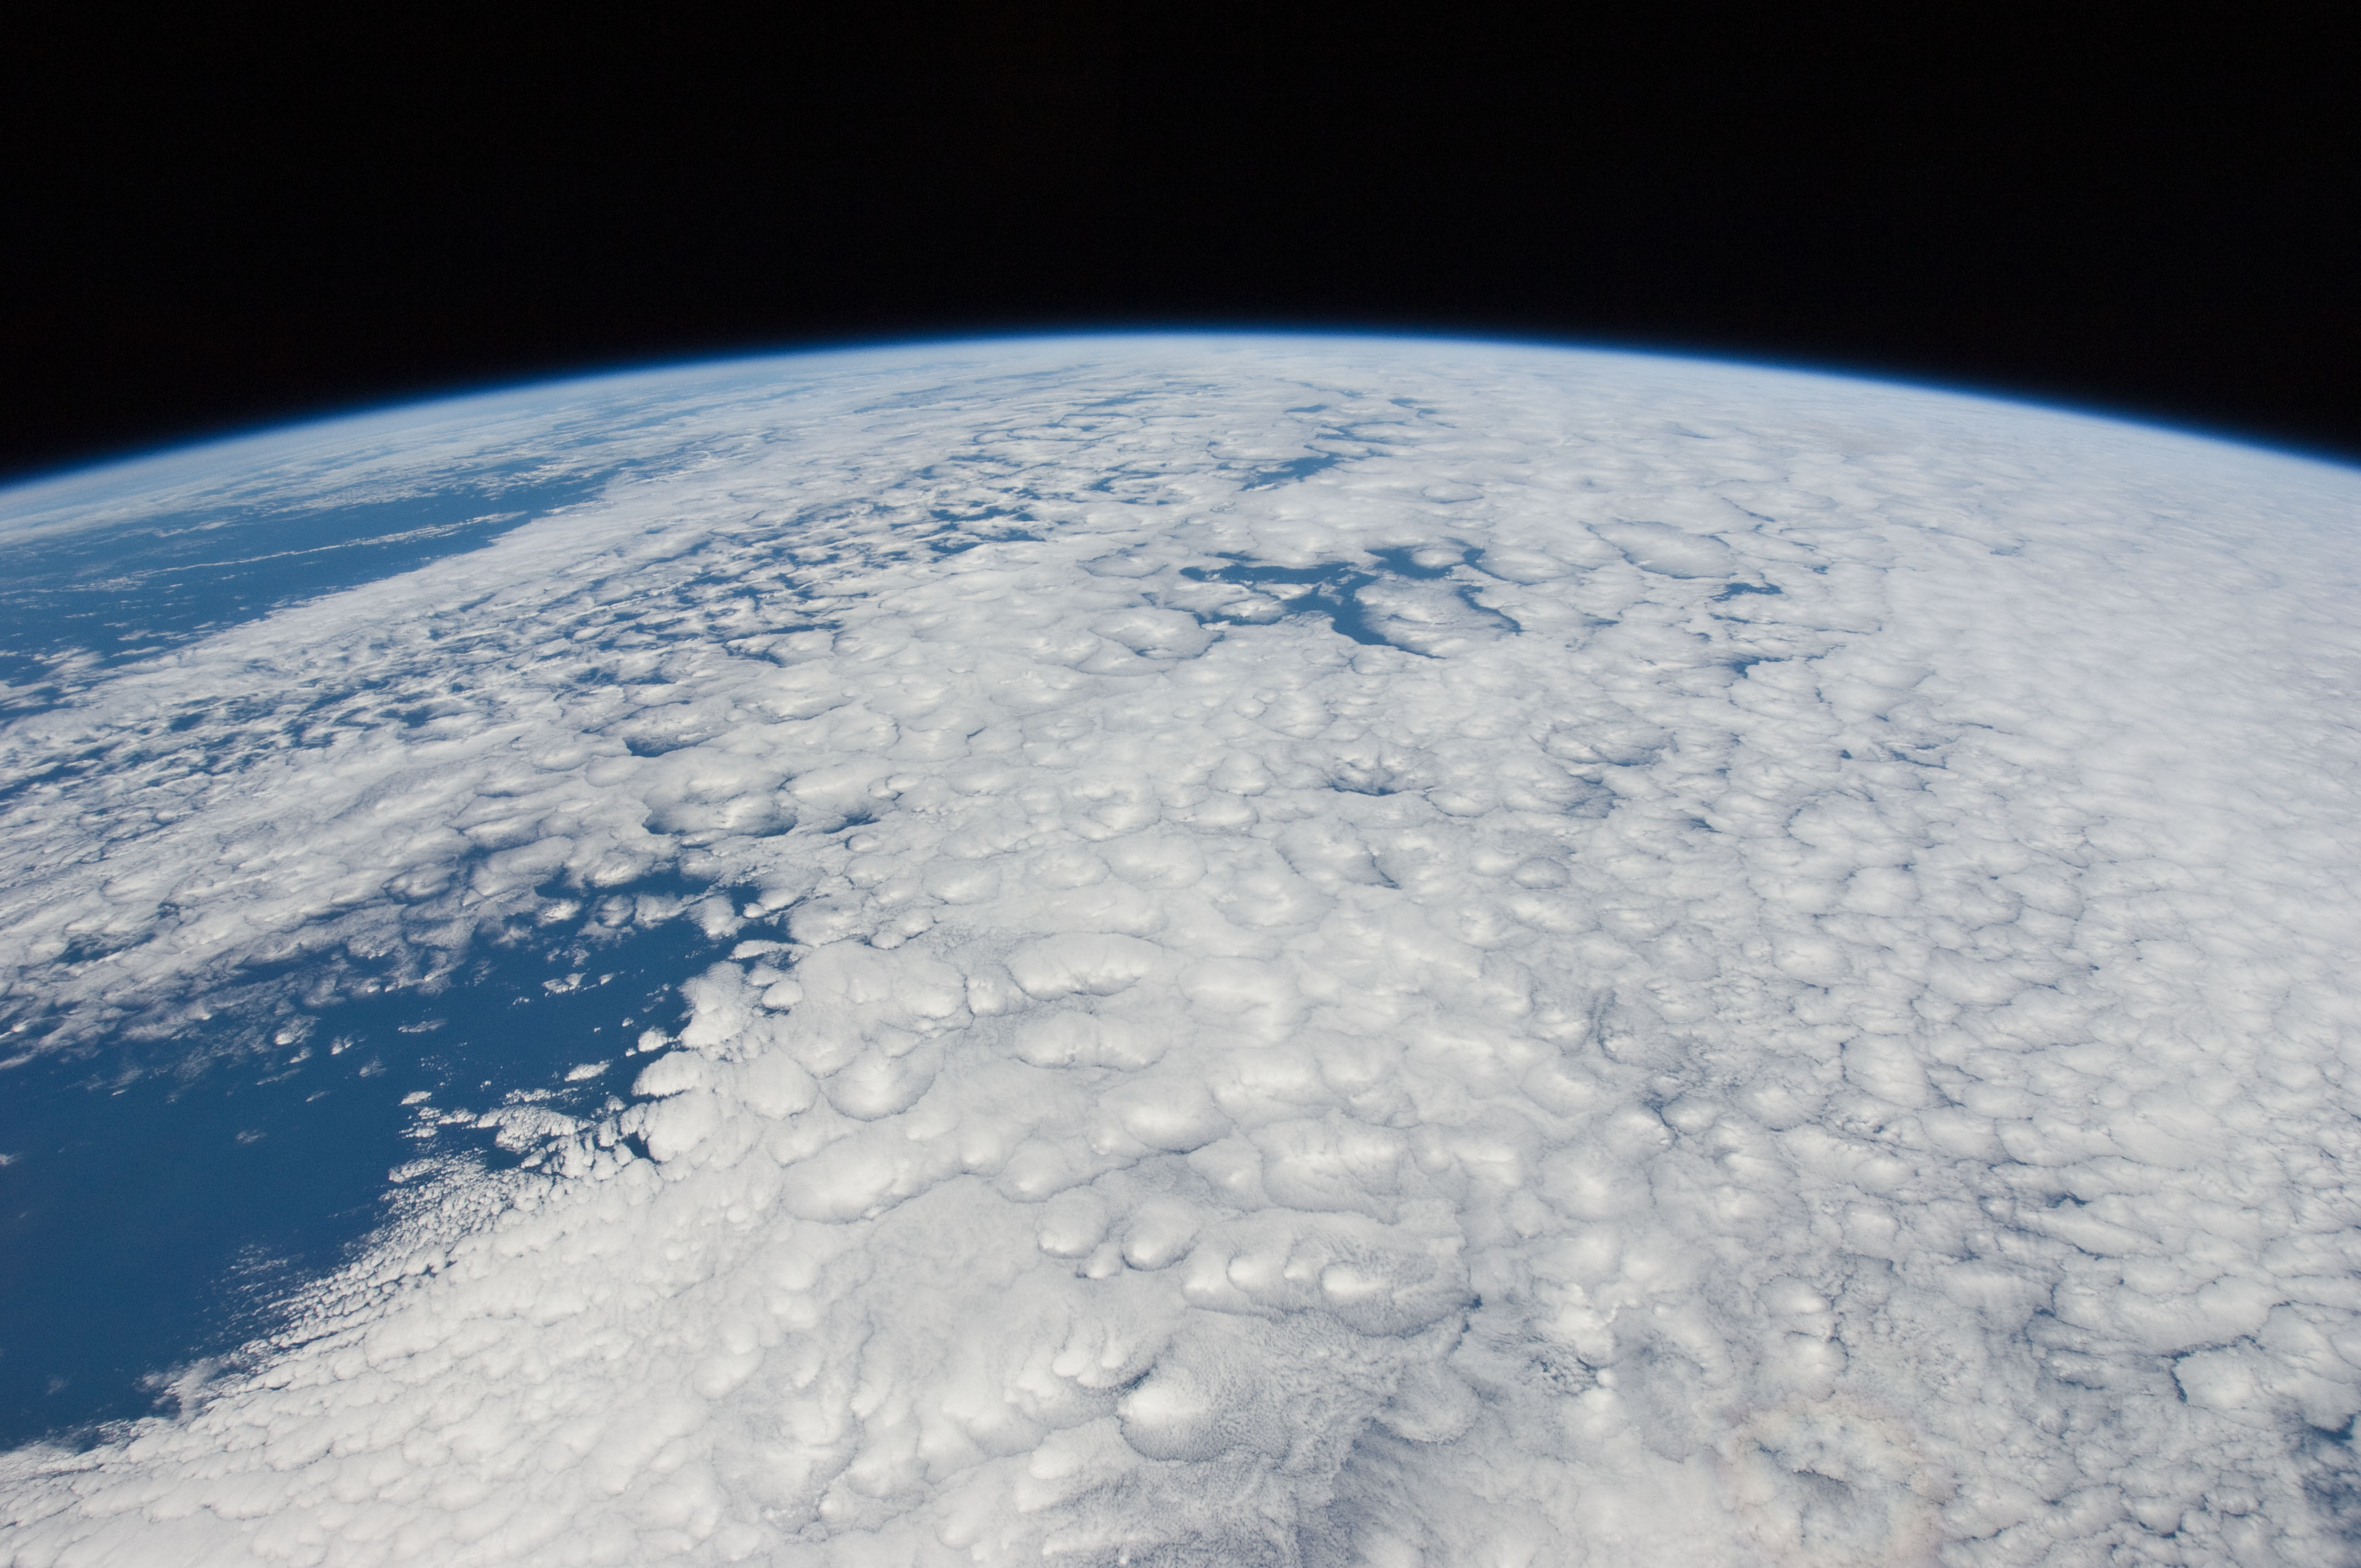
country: ATLANTIC OCEAN
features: PAN-SOUTH ATLANTIC OCEAN, STRATOCUMULUS CELLS
